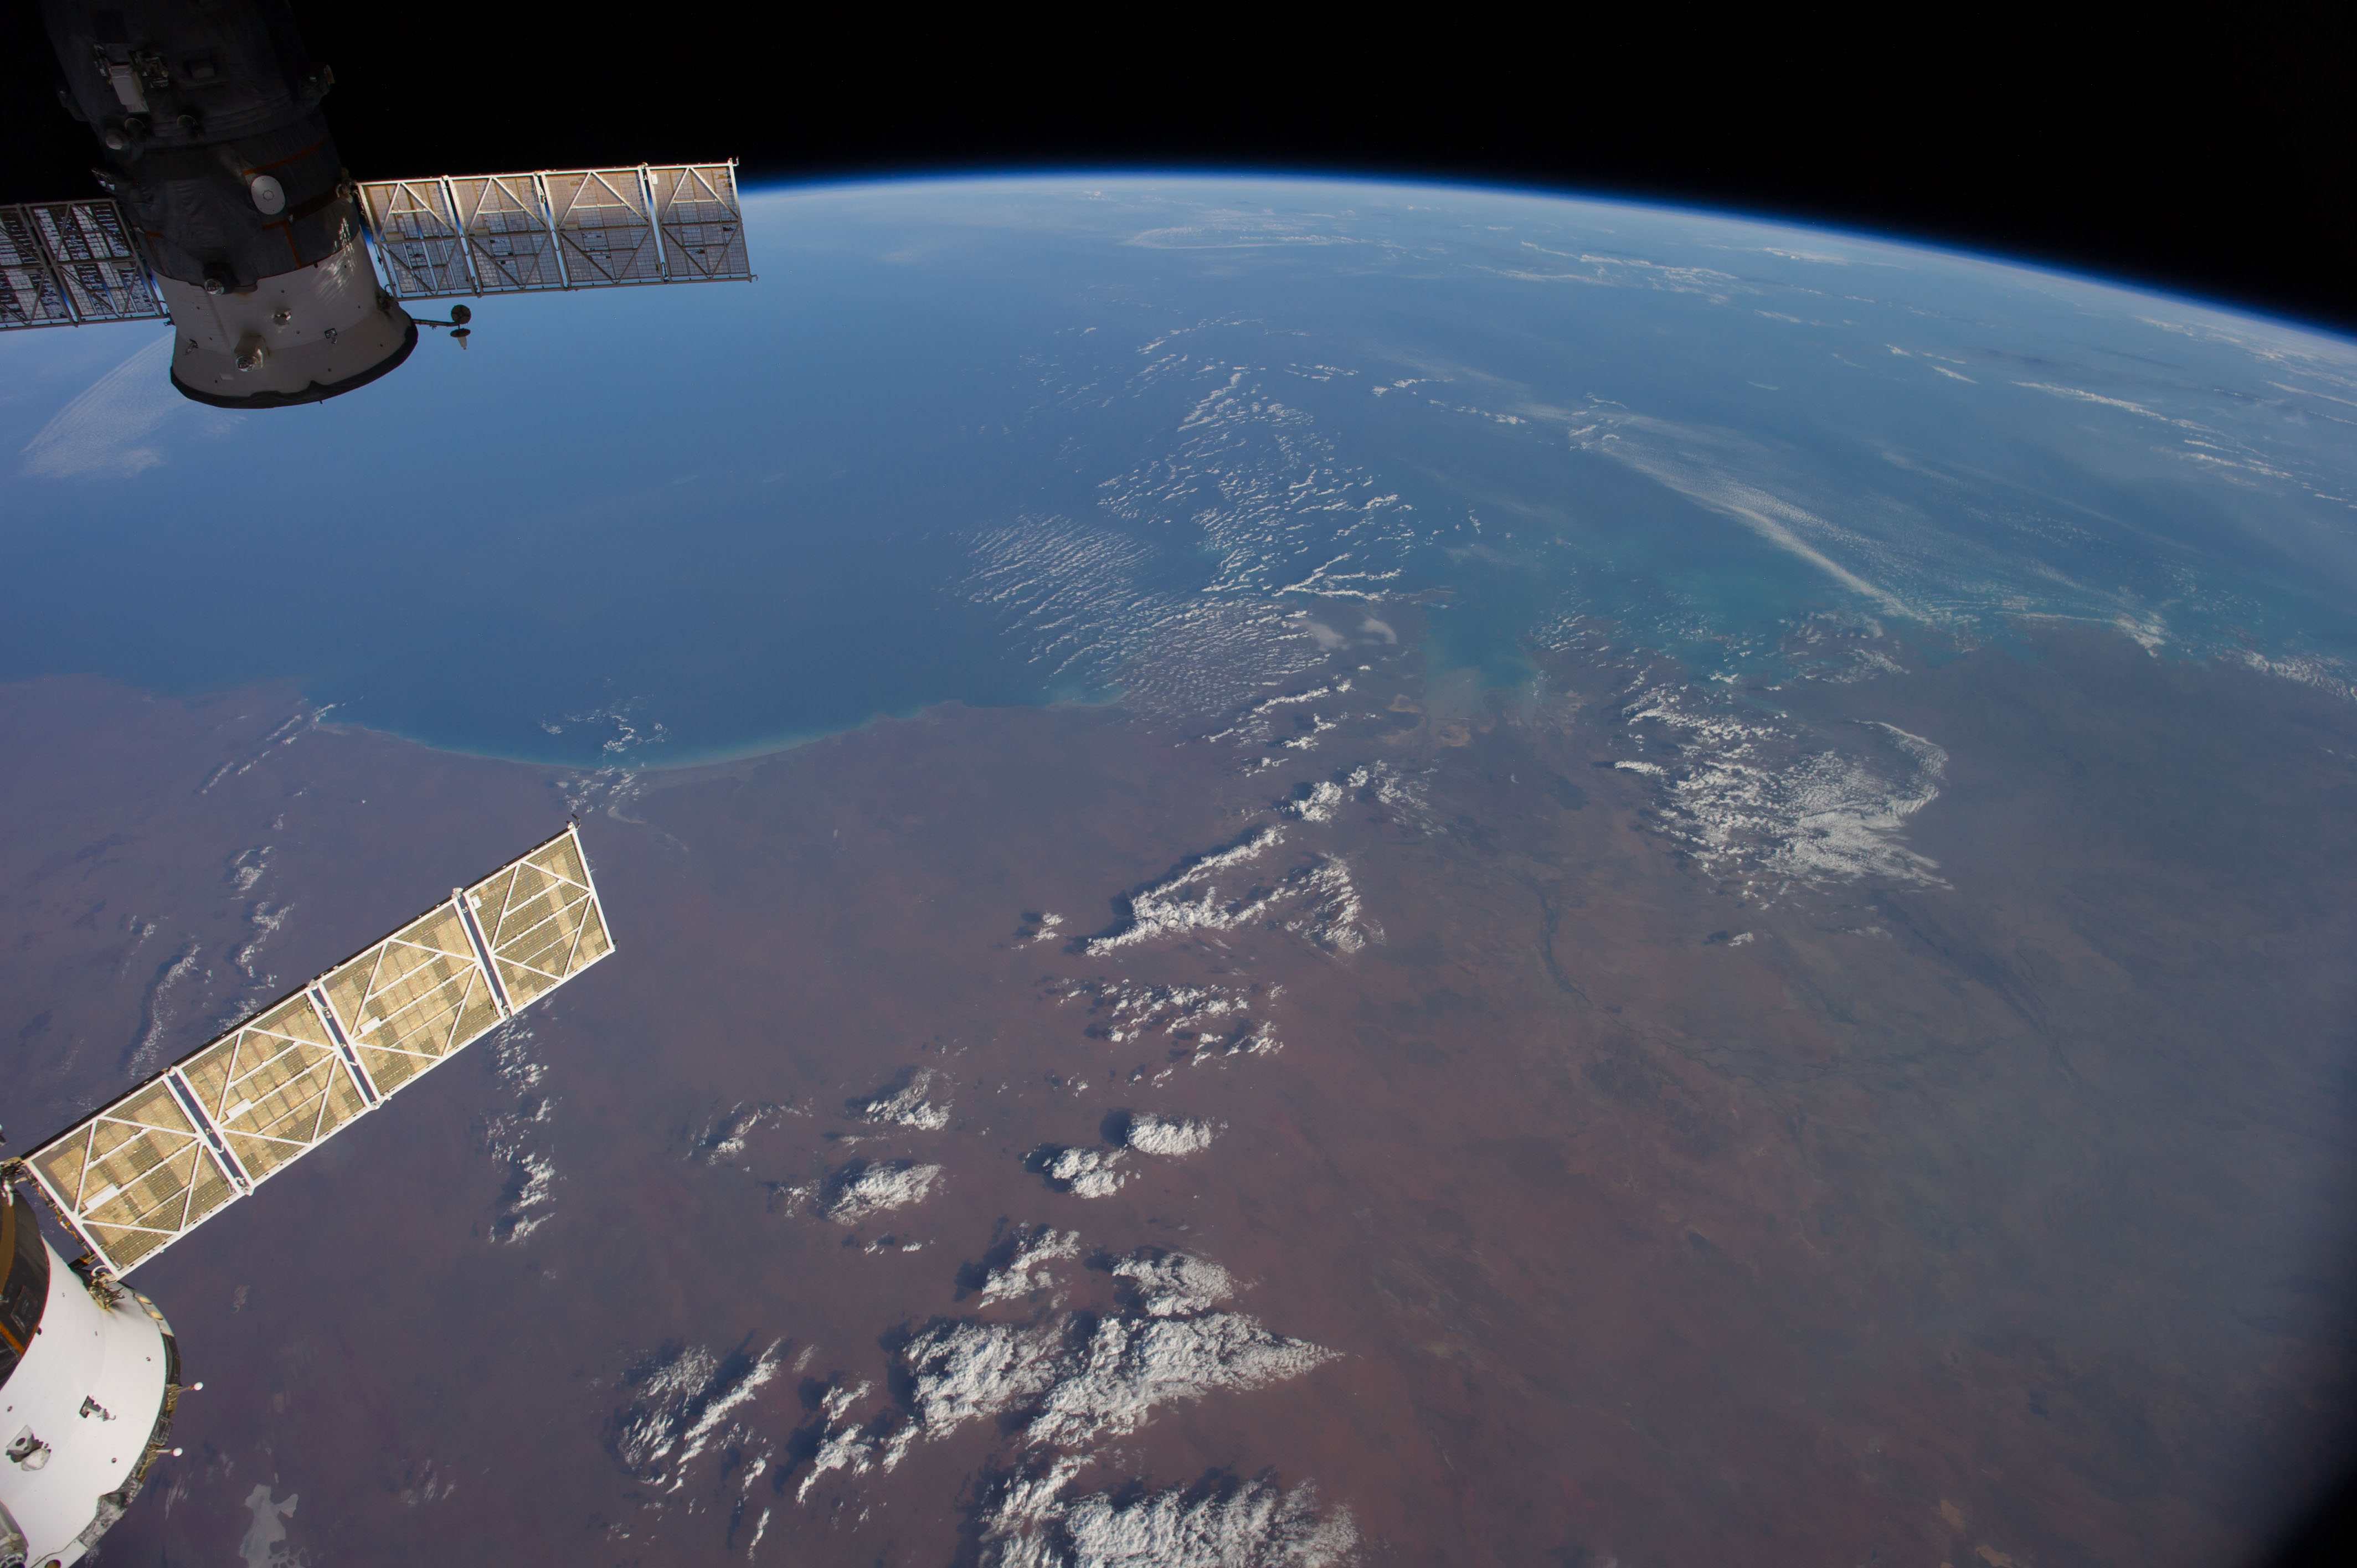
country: AUSTRALIA-WA
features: INDIAN O., KING SOUND, FITZROY R., GASCOYNE R., ATMOSPHERIC LIMB
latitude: -18.5
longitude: 123.0
